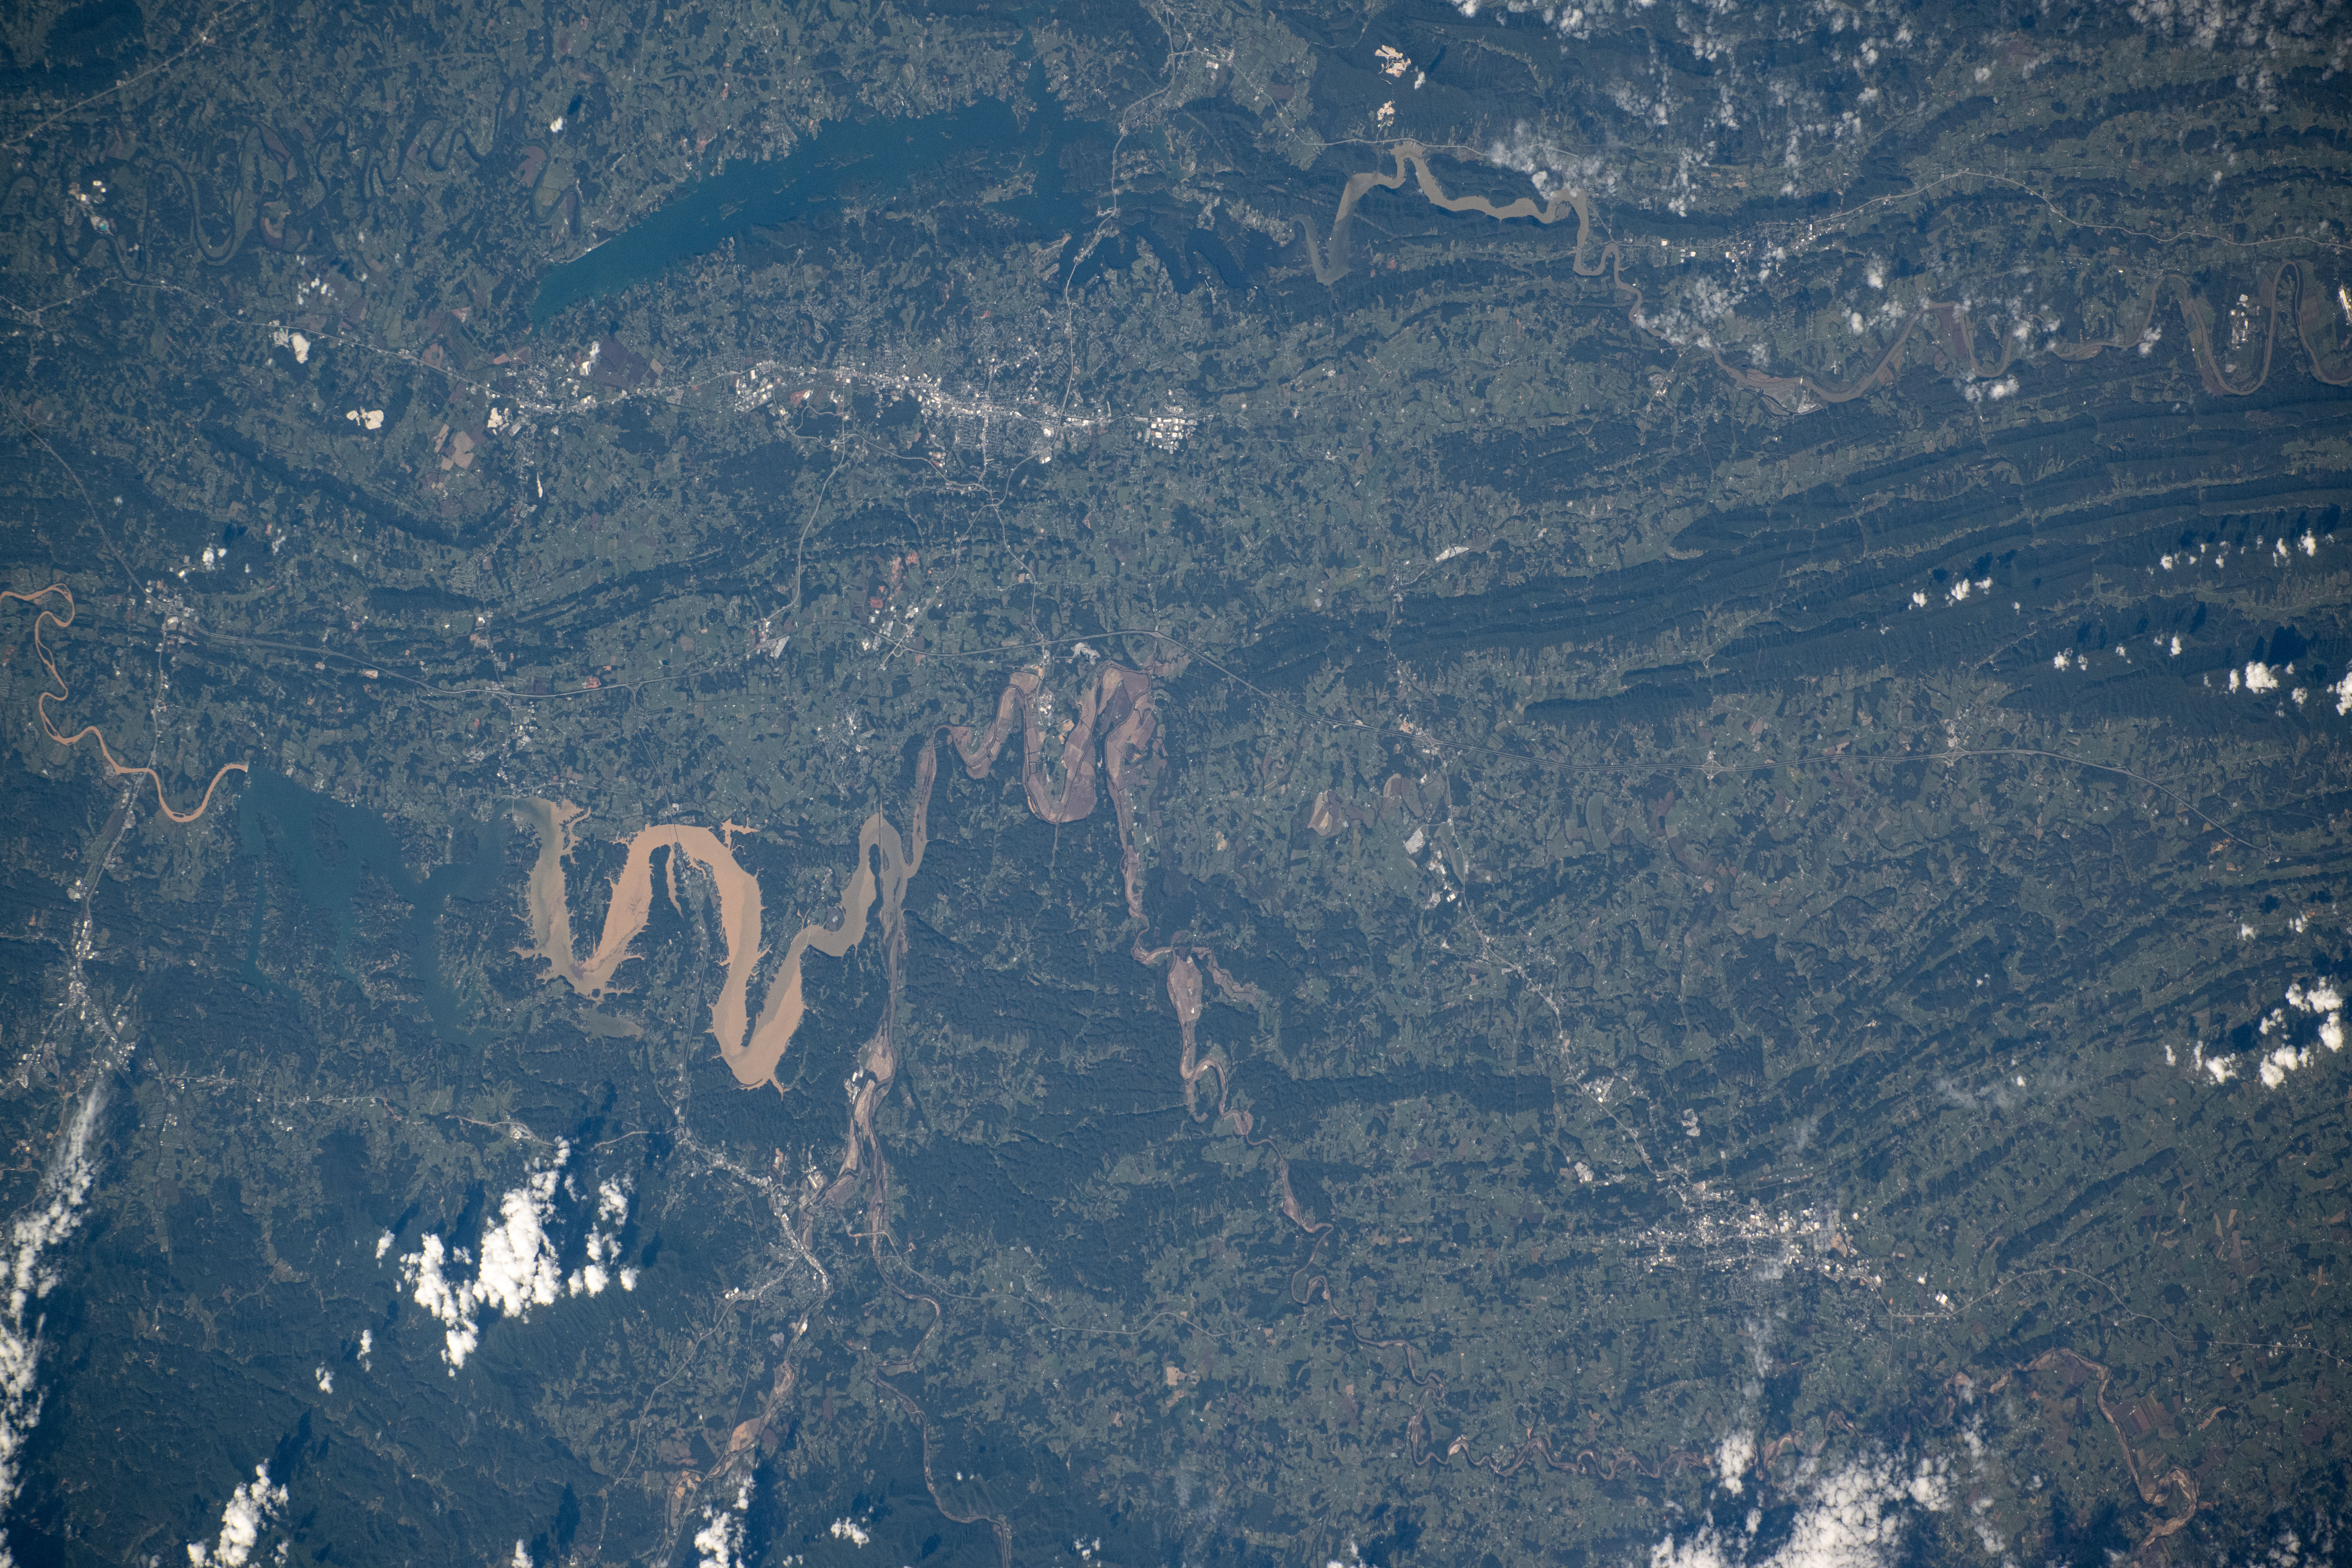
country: USA-TENNESSEE
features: FLOODING, MORRISTOWN, FRENCH BROAD RIVER, CHEROKEE RESERVOIR, DOUGLAS LAKE, APPALACHIANS, NOLICHUCKY RIVER, NEWPORT
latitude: 36.1
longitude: -83.2
